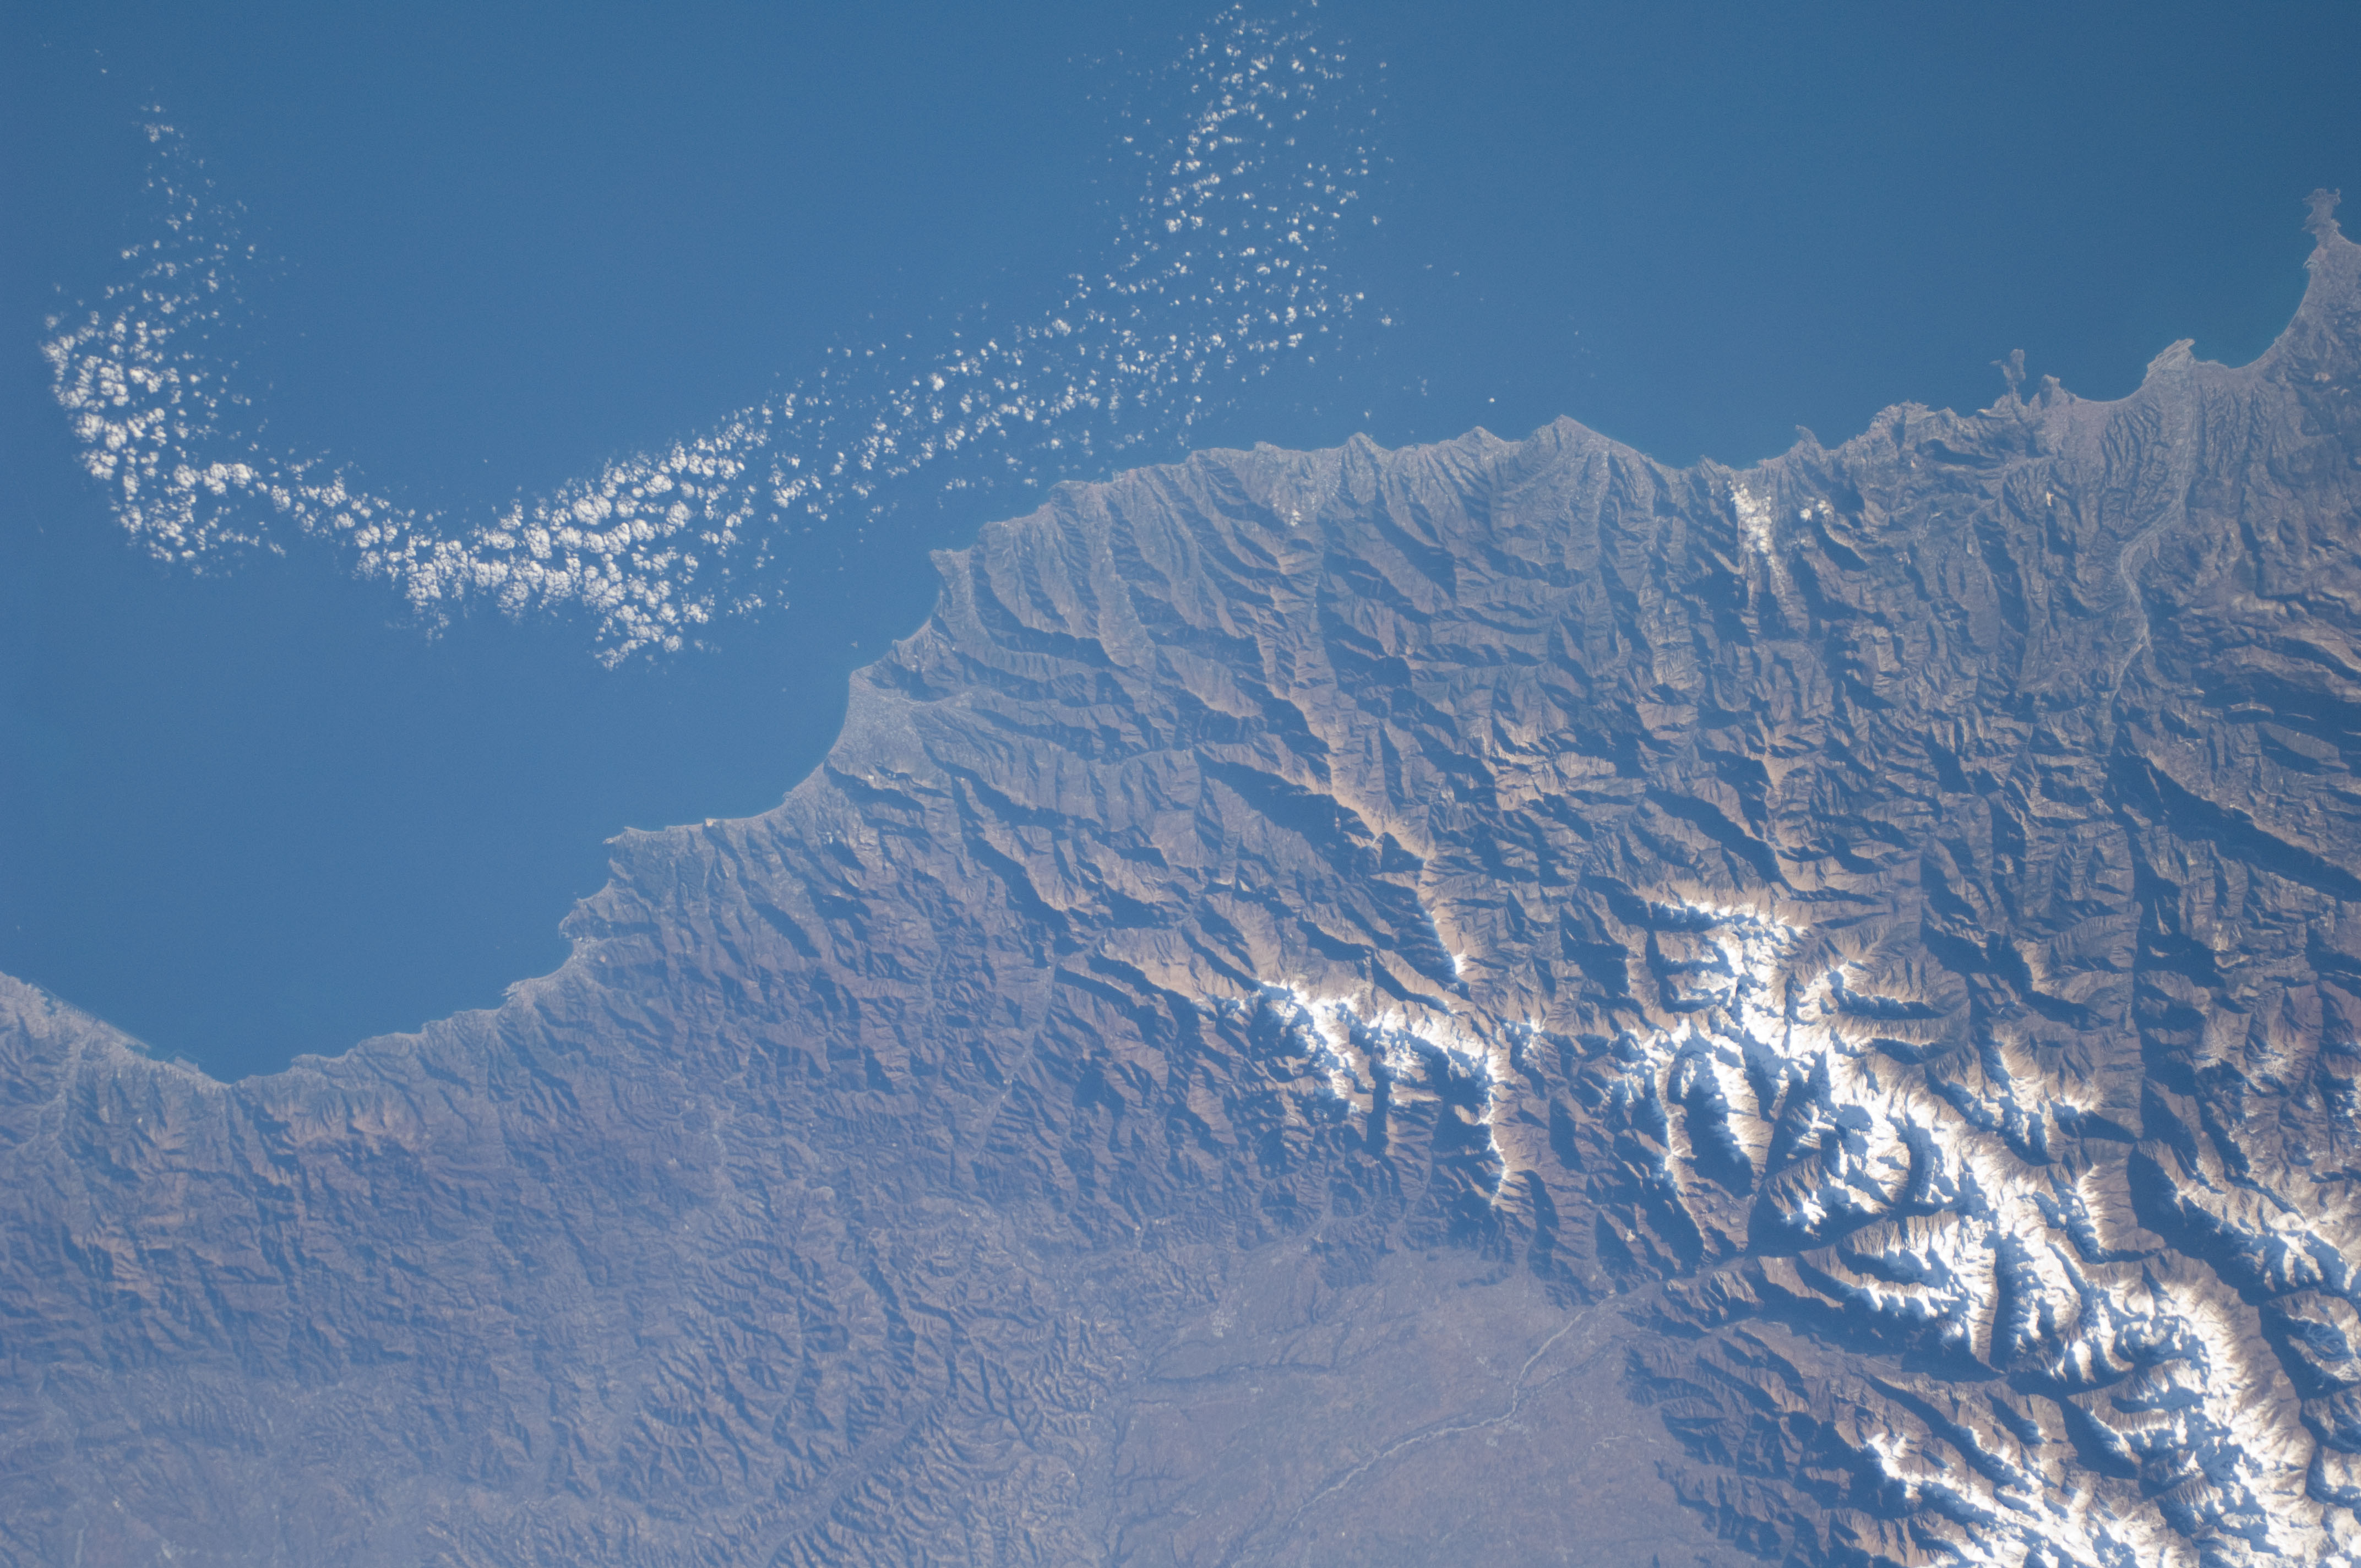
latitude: 44.0
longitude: 7.5
